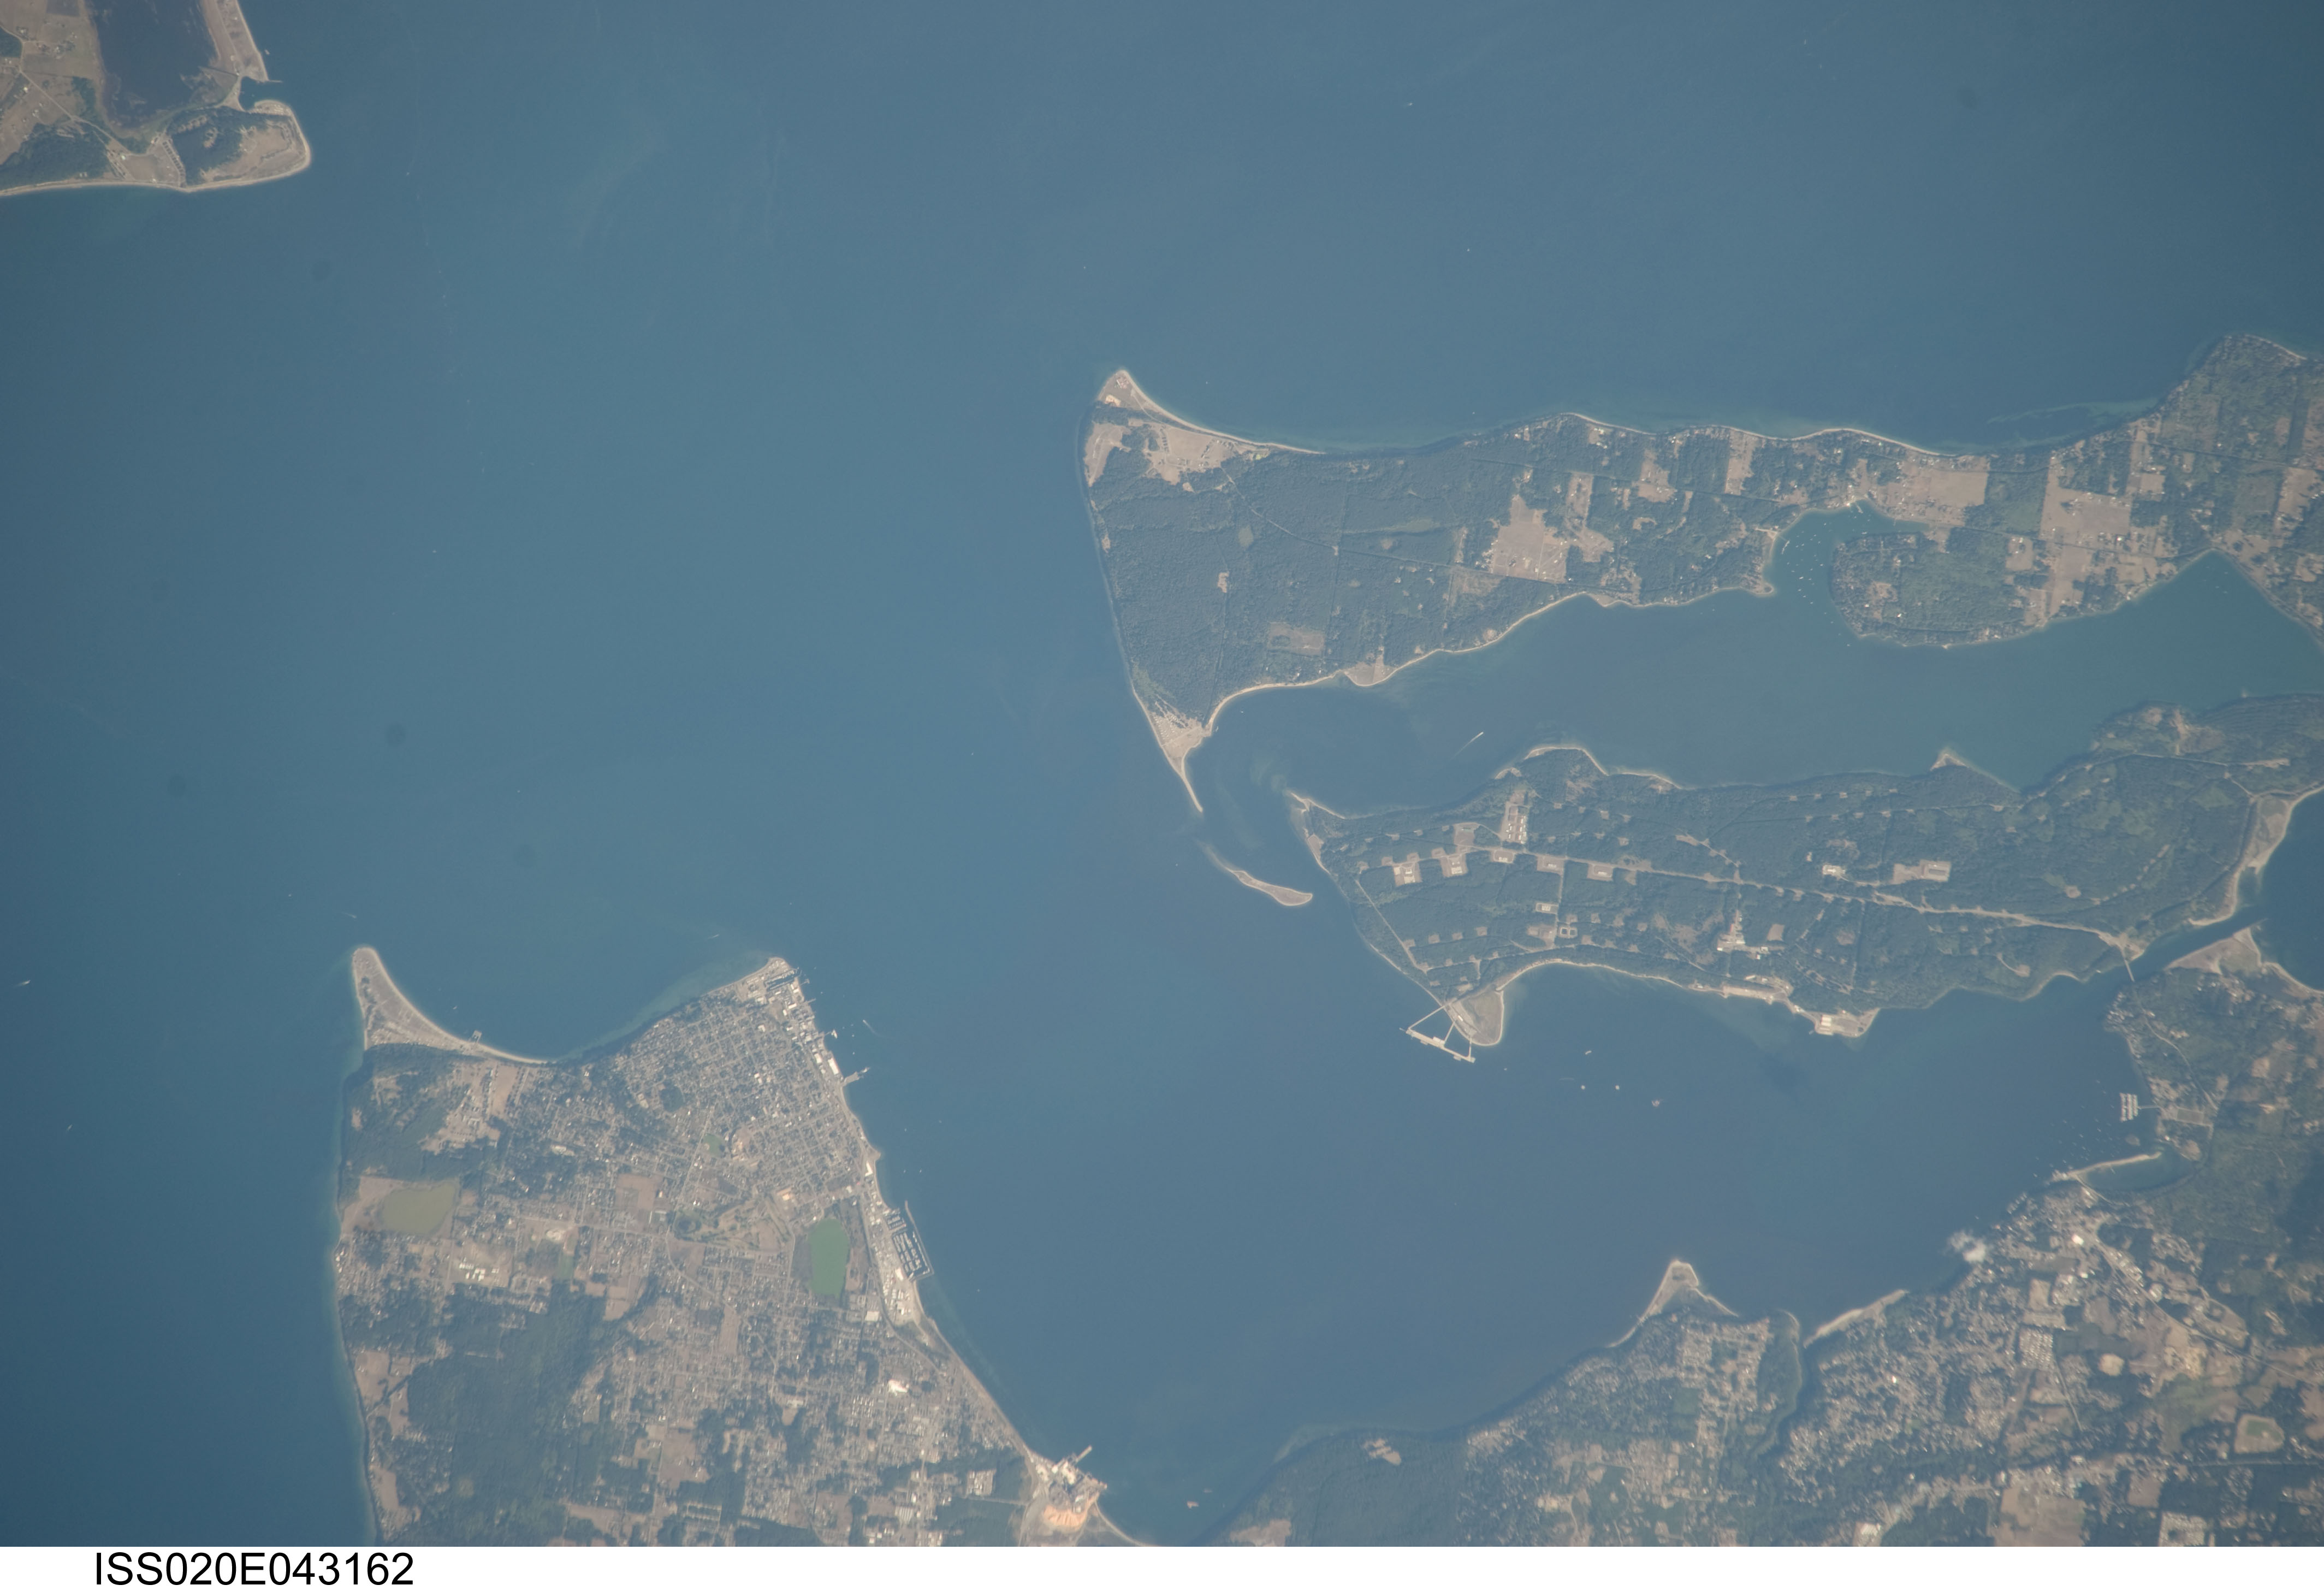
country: USA-WASHINGTON
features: PORT TOWNSEND, INDIAN I., KILISUT HARBOR
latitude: 48.1
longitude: -122.7
